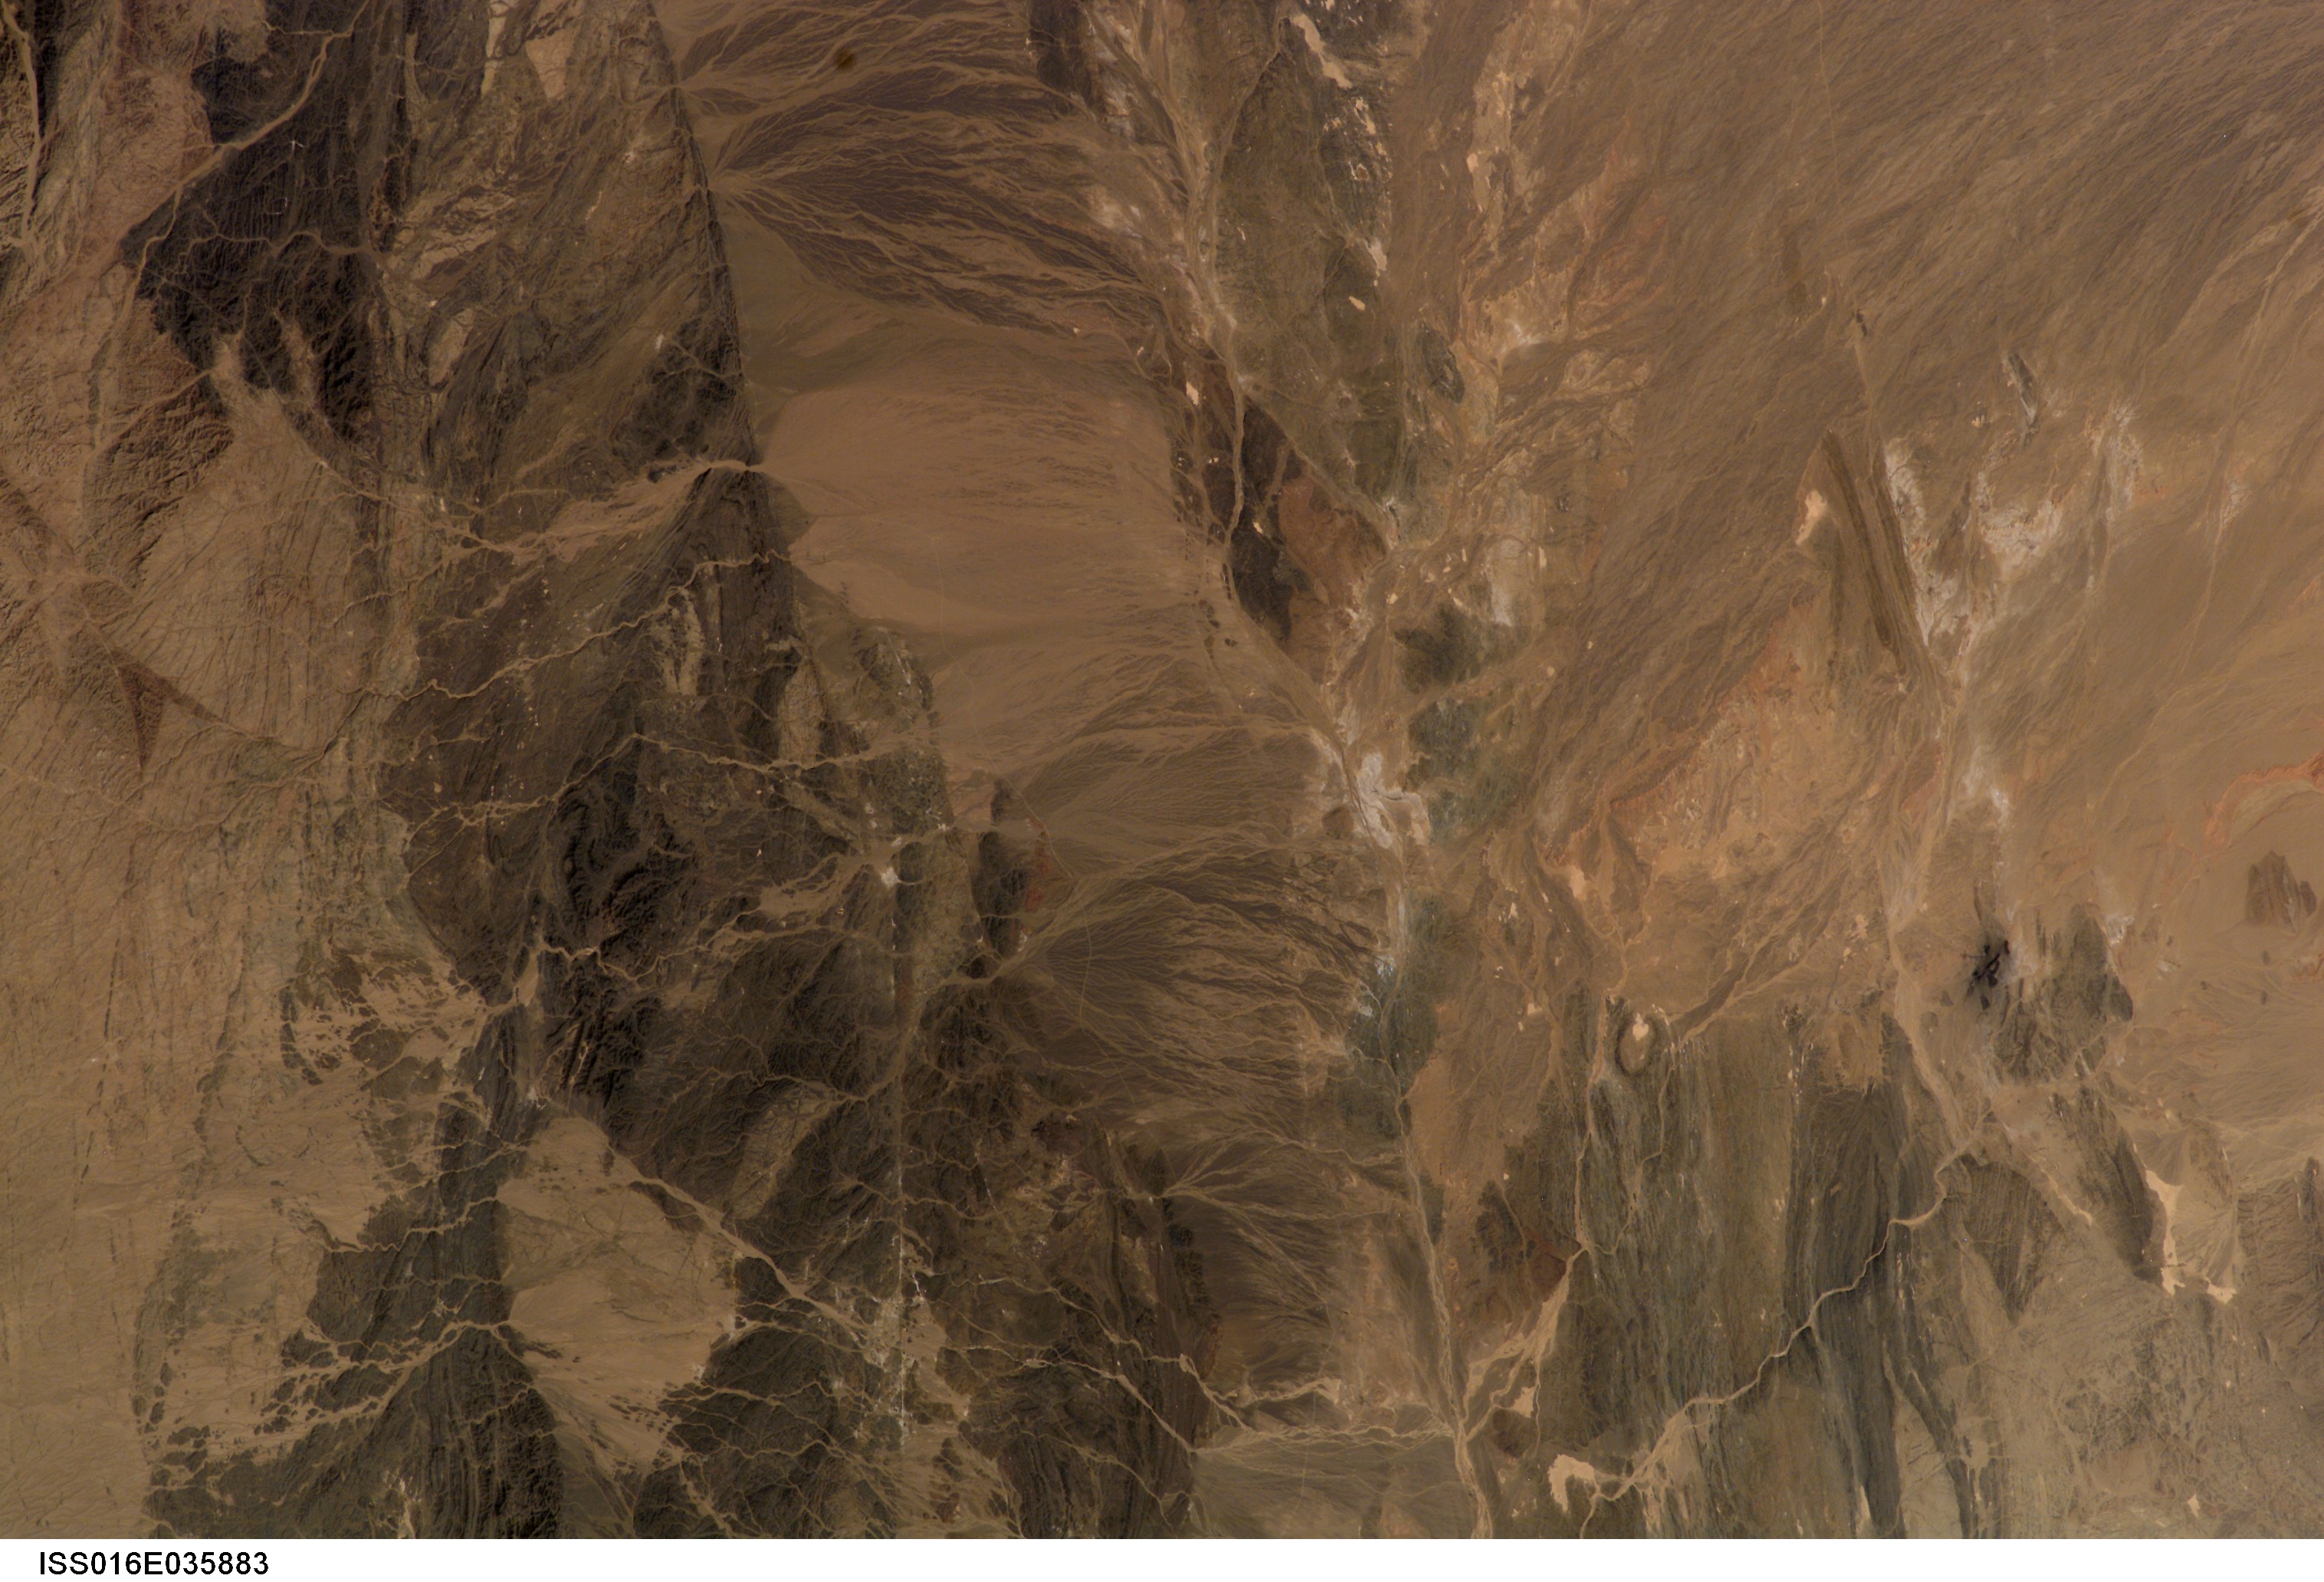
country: CHINA
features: GOBI DESERT DRAINAGE PATTERNS
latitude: 42.5
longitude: 95.5
